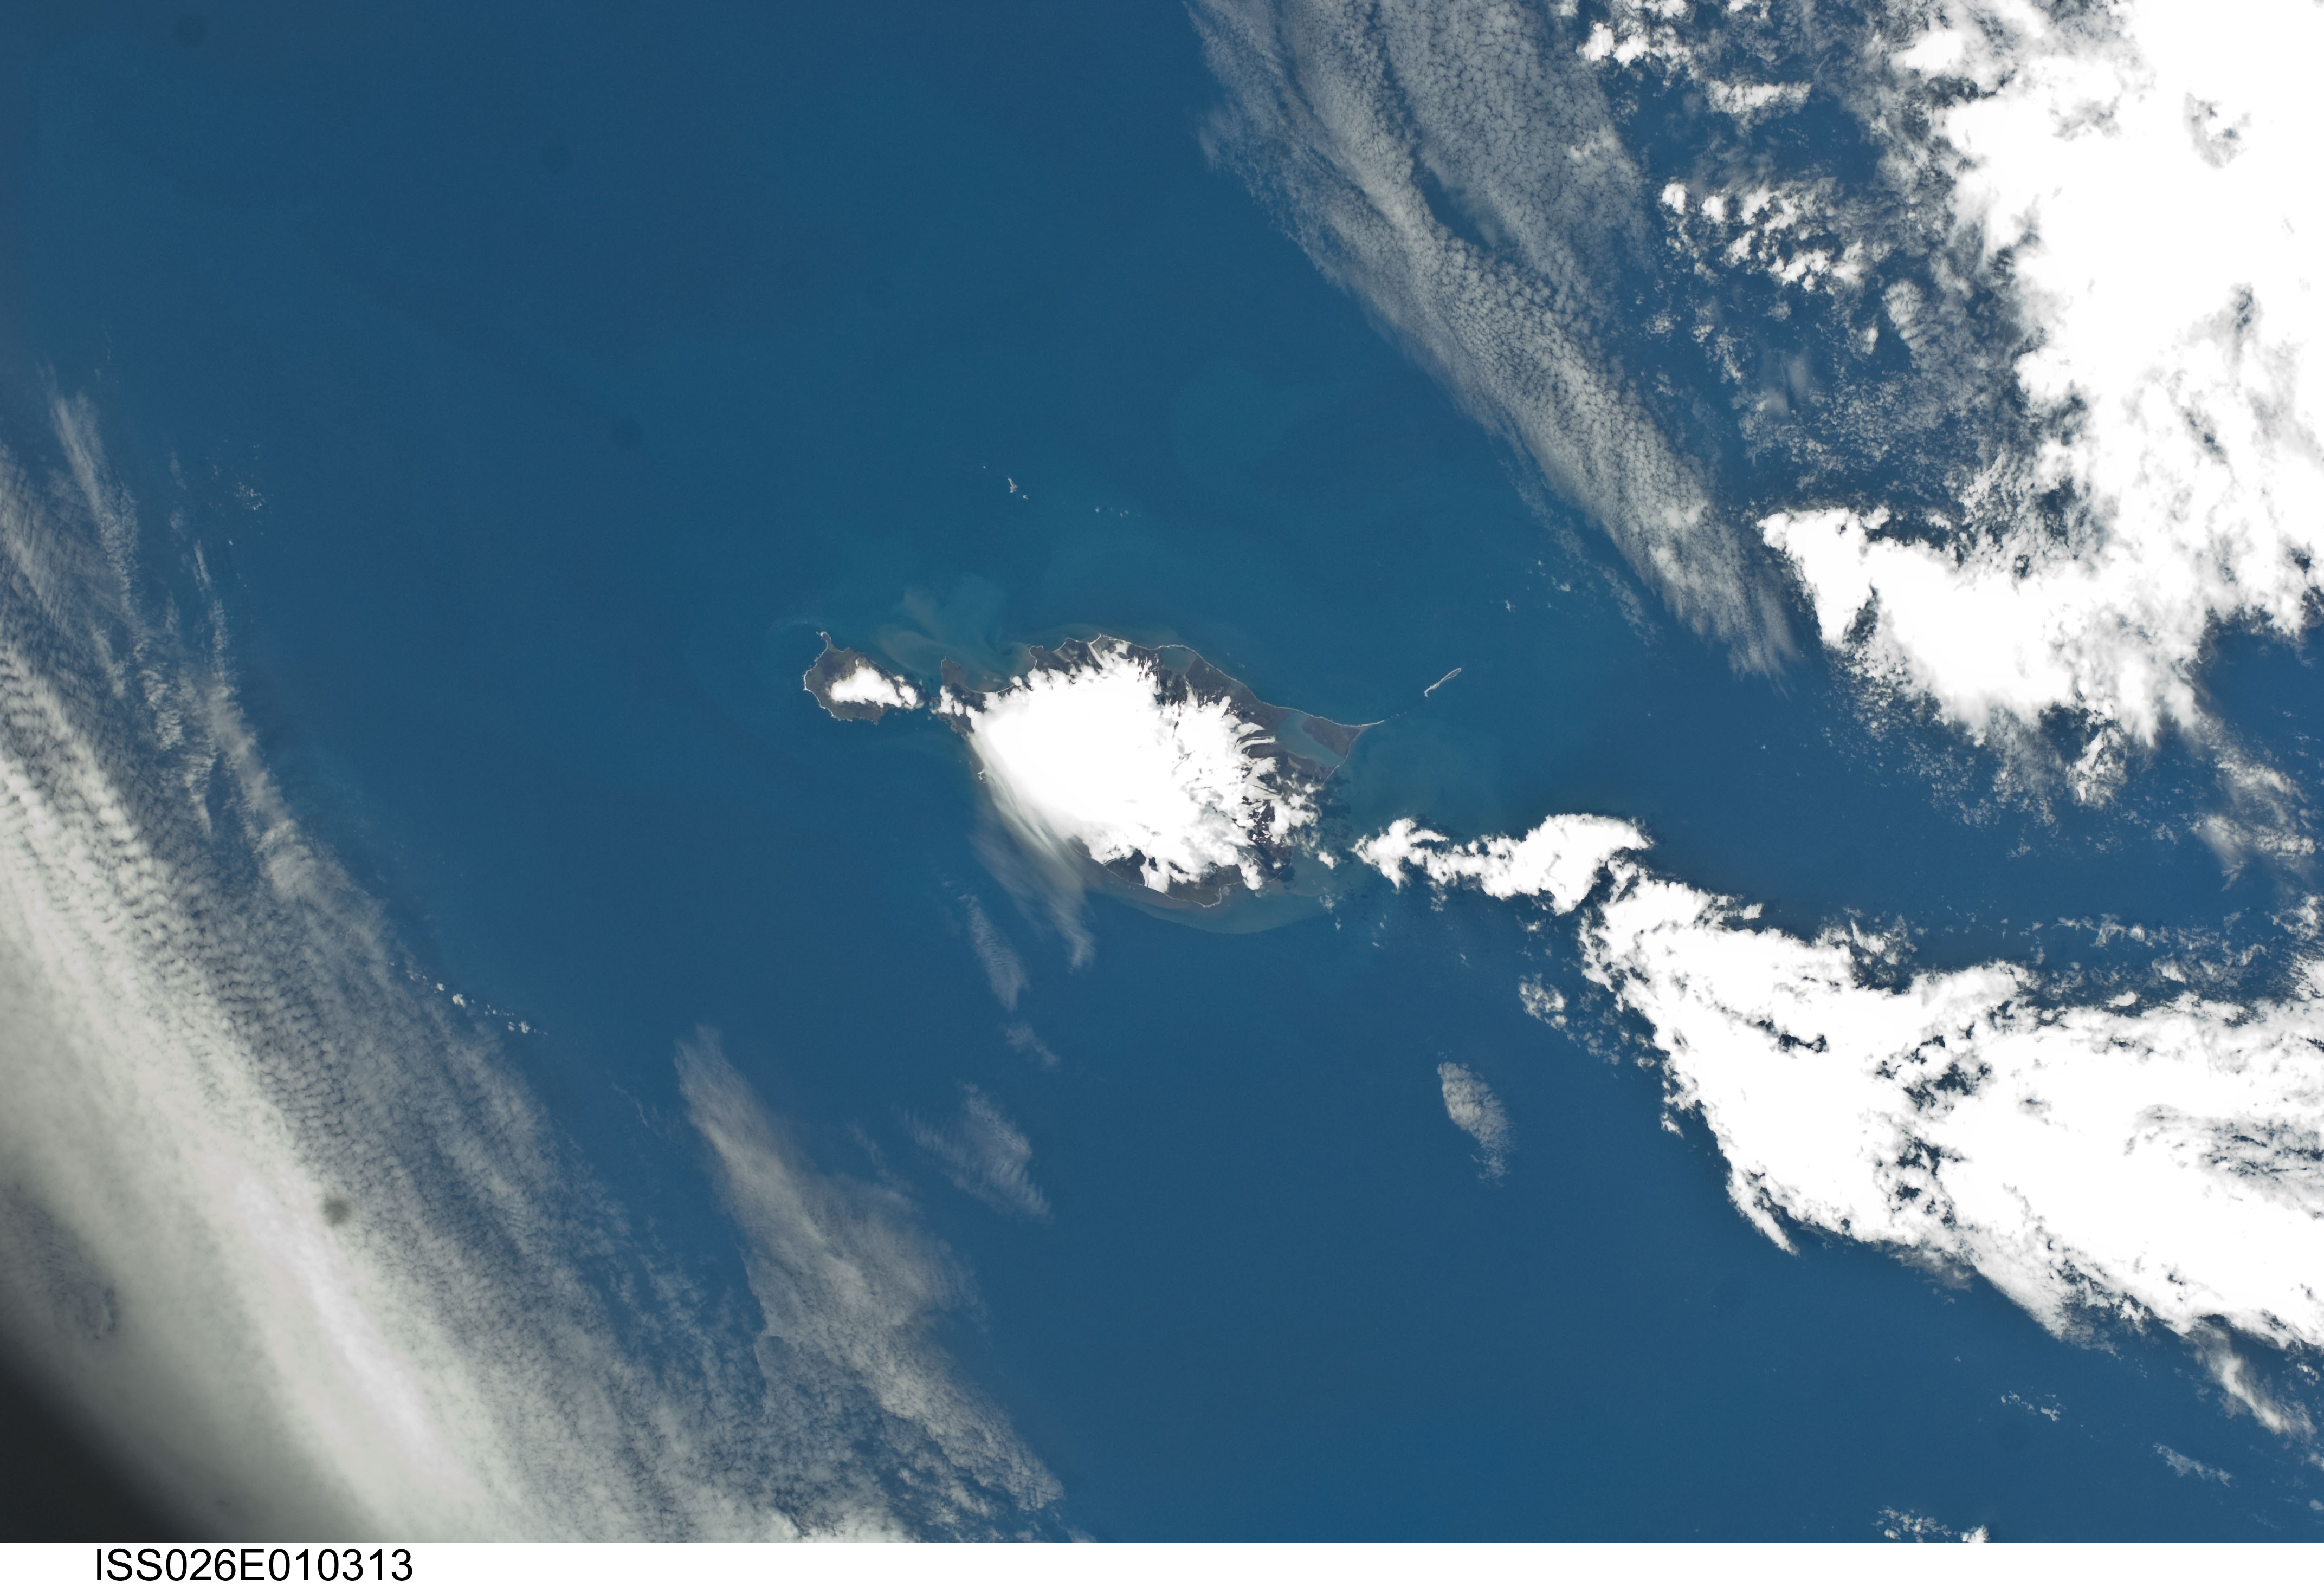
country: ANTARCTICA
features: HEARD ISLAND, LAURENS PENINSULA, SNOW, ICE, SEDIMENT, SPIT POINT
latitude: -53.0
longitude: 73.5
